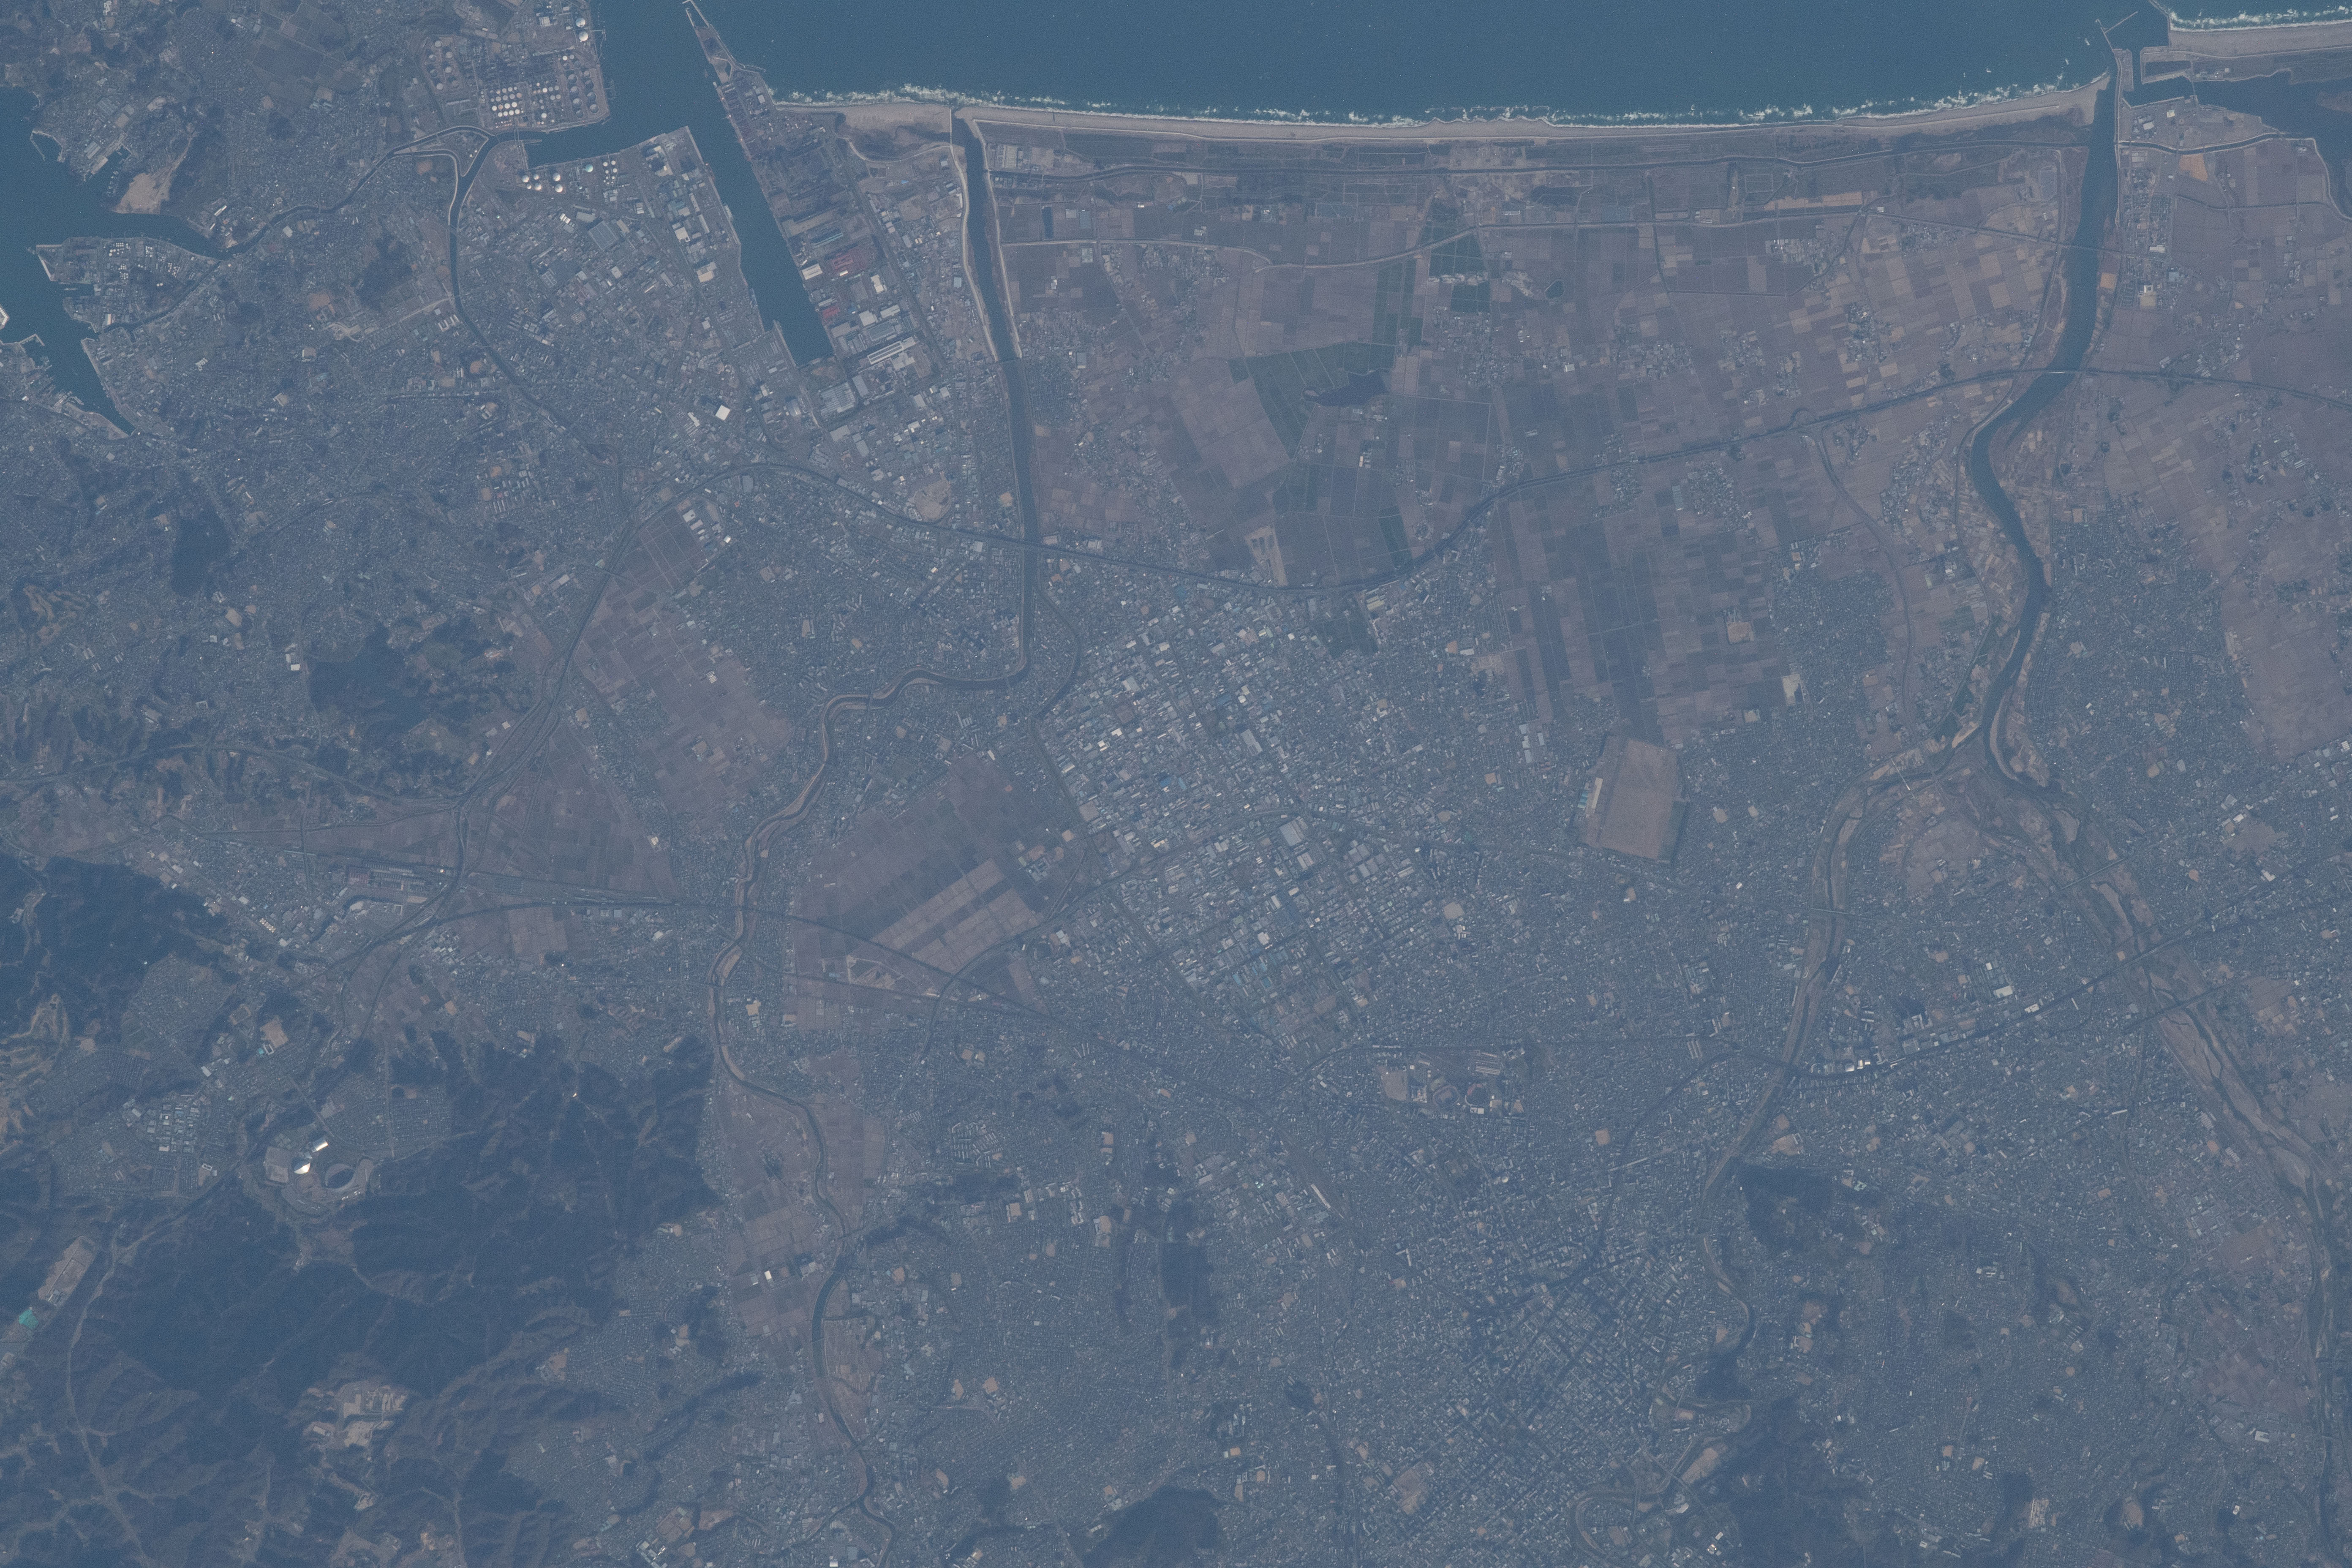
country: JAPAN
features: SENDAI CITY, SENDAI BAY, COAST, SENDAI PORT, NANAKITA RIVER, NATORI RIVER, SHIOGAMA BAY
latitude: 38.2
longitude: 140.9
